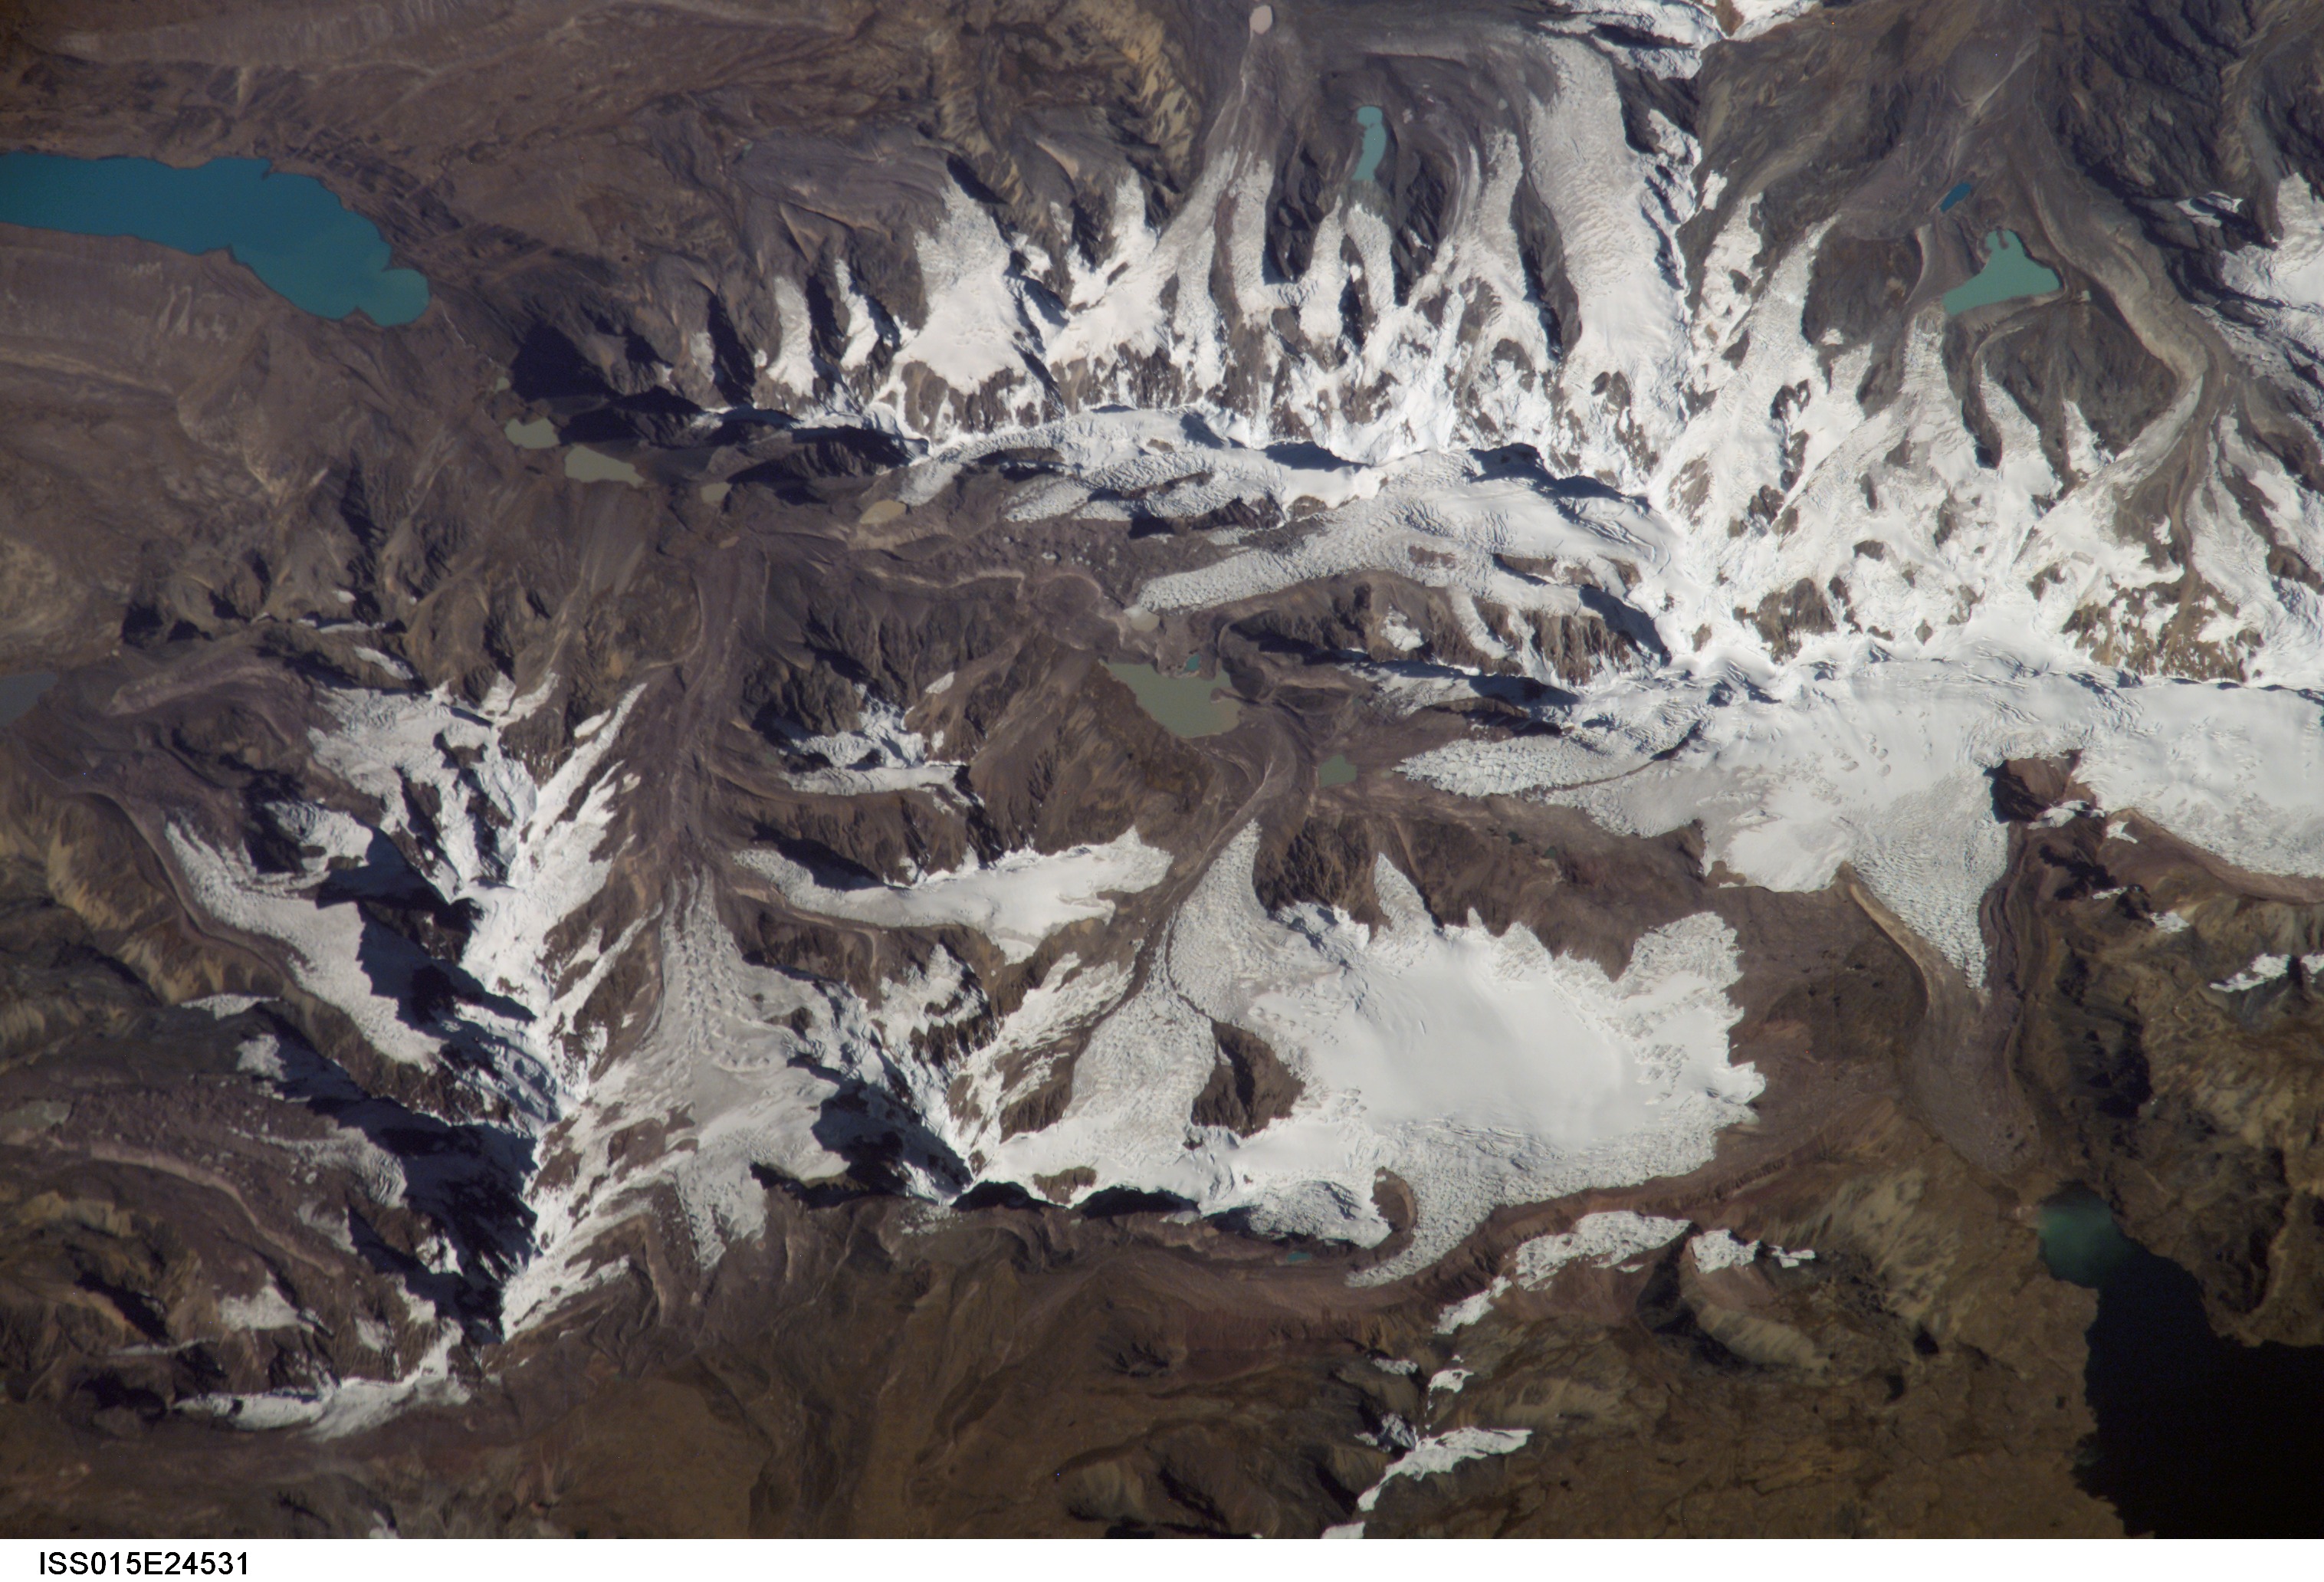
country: PERU
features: CORDILLERA DE CARABAYA, GL., L.
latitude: -13.7
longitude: -71.1
